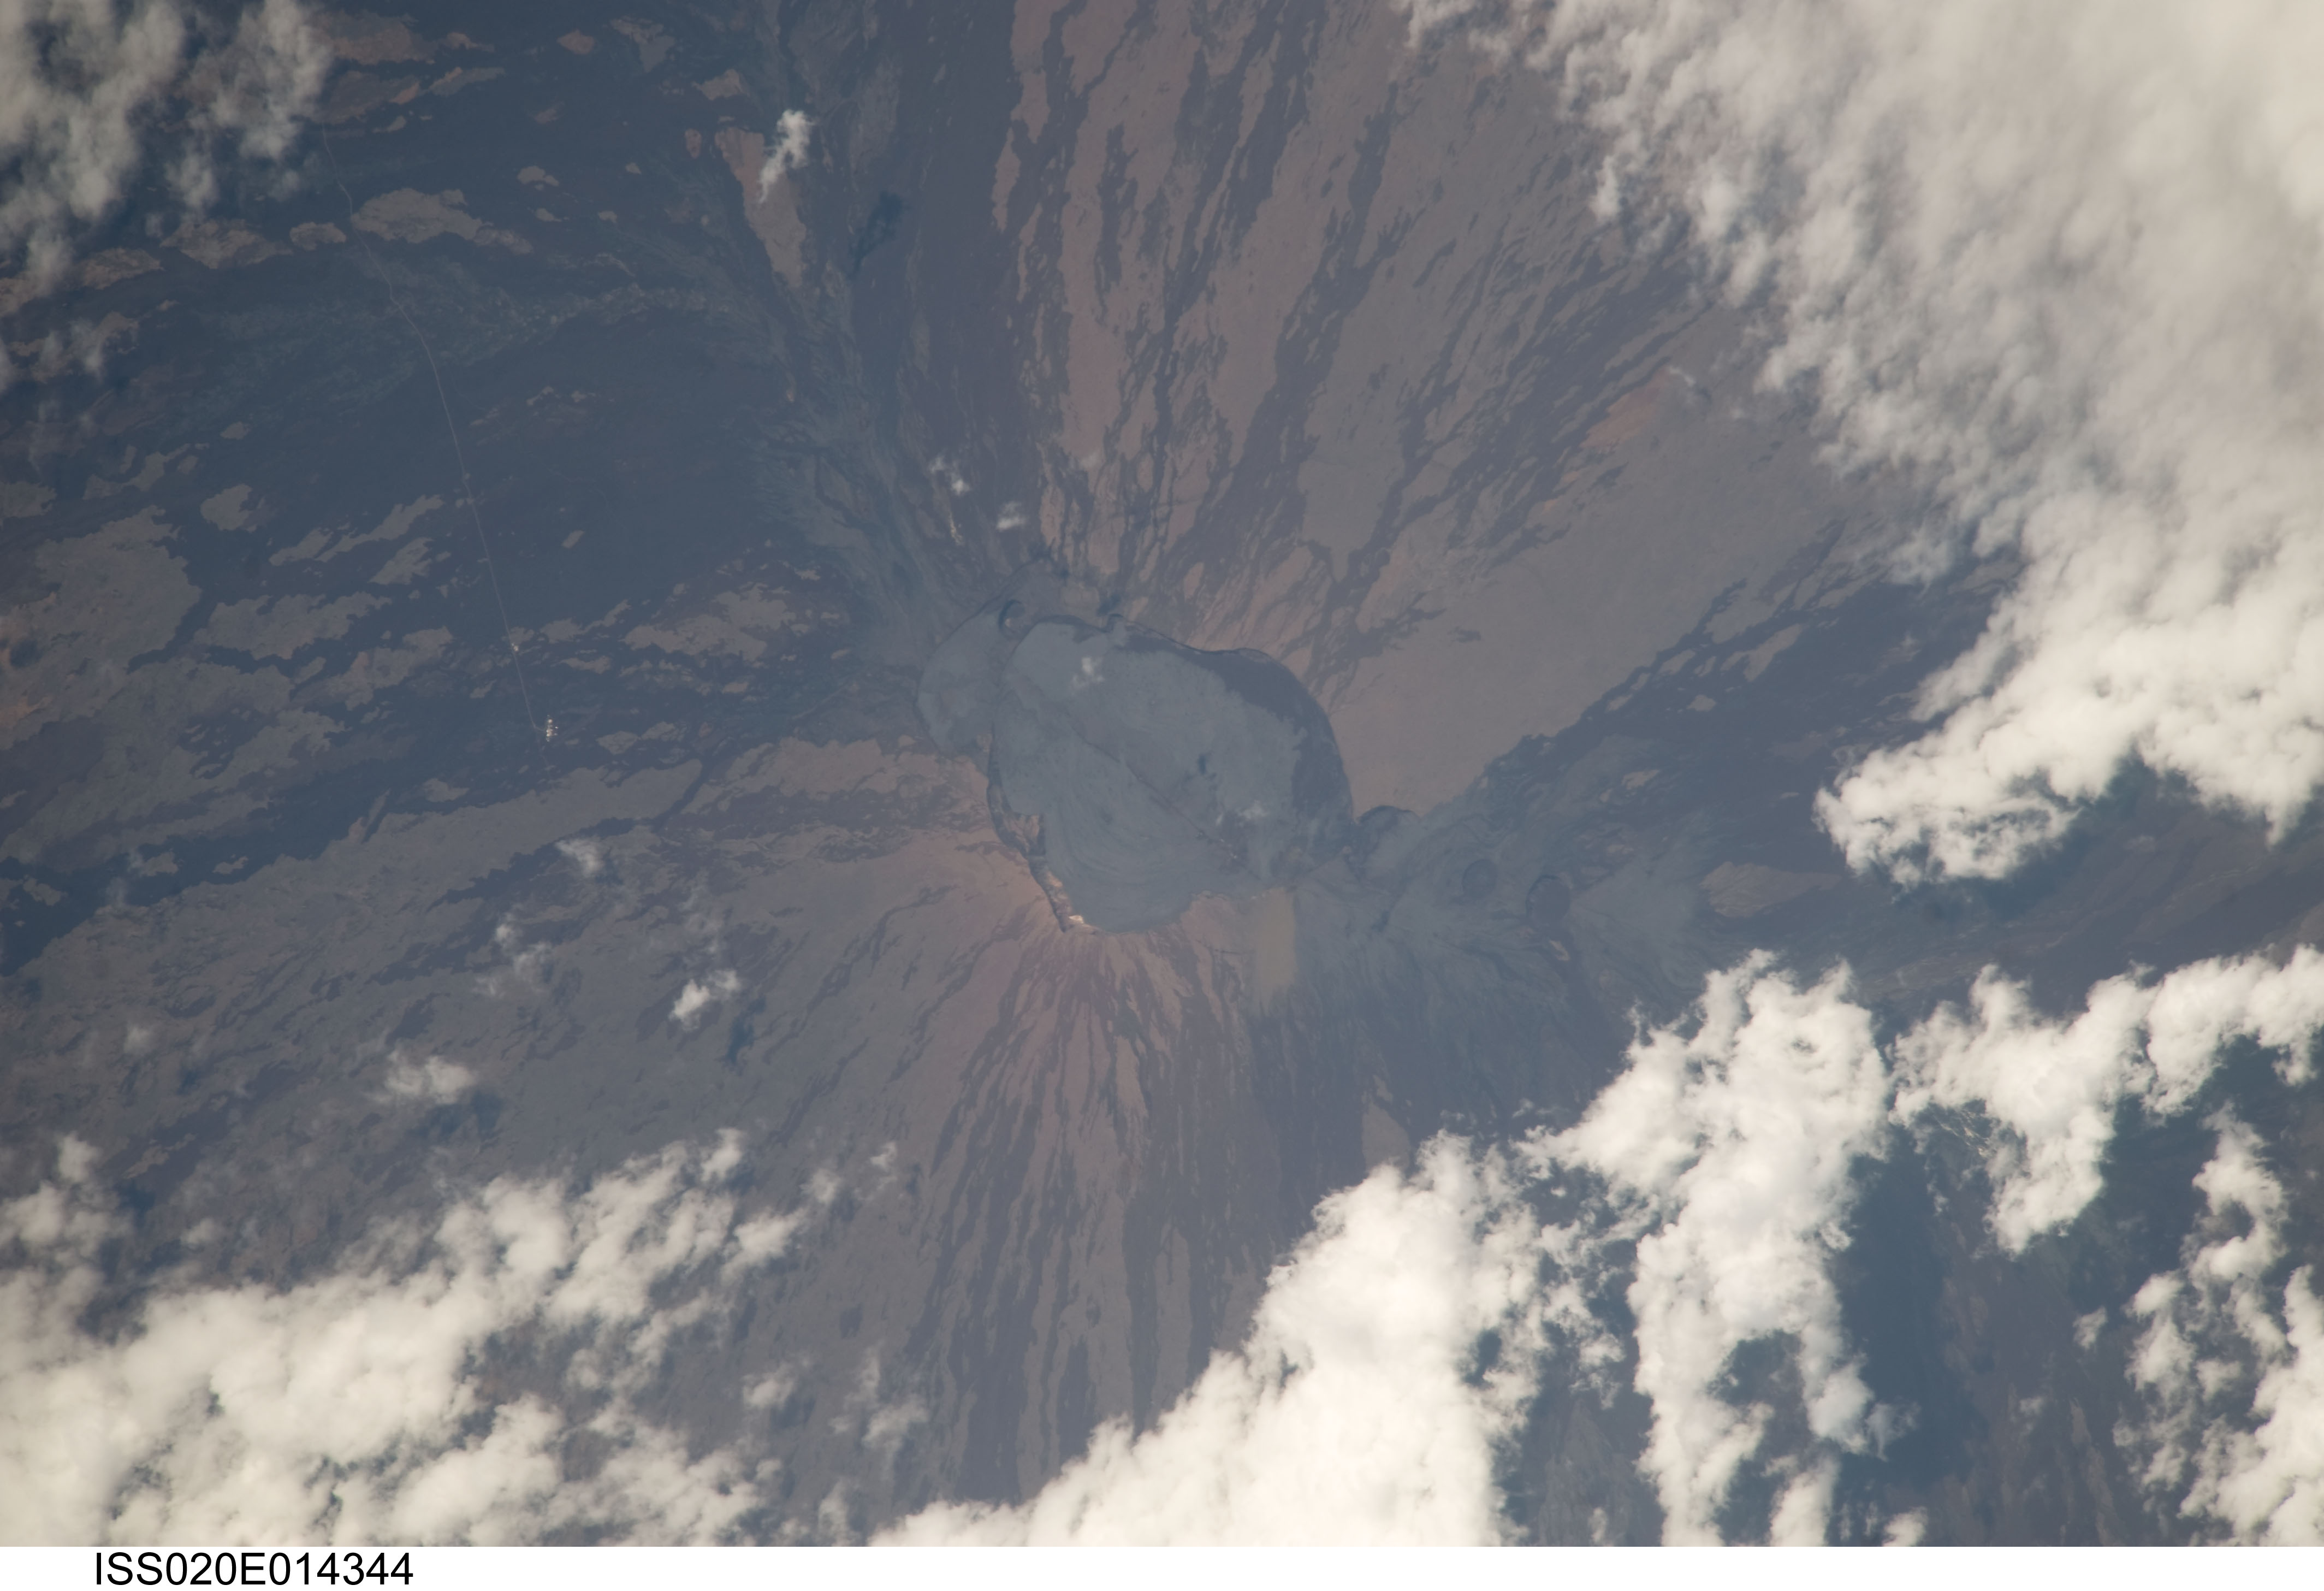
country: USA-HAWAII
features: LUA POHOLO,SOUTH KONA HI,HAWAIʻI,MAUNA LOA - SOUTH PIT,LAVA FLOW OF 1949,MAUNA LOA,MAUNA LOA SUMMIT CALDERA,KAPĀPALA FOREST RESERVE,MAUNA LOA - NORTH PIT,HAWAII
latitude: 19.5
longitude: -155.6
